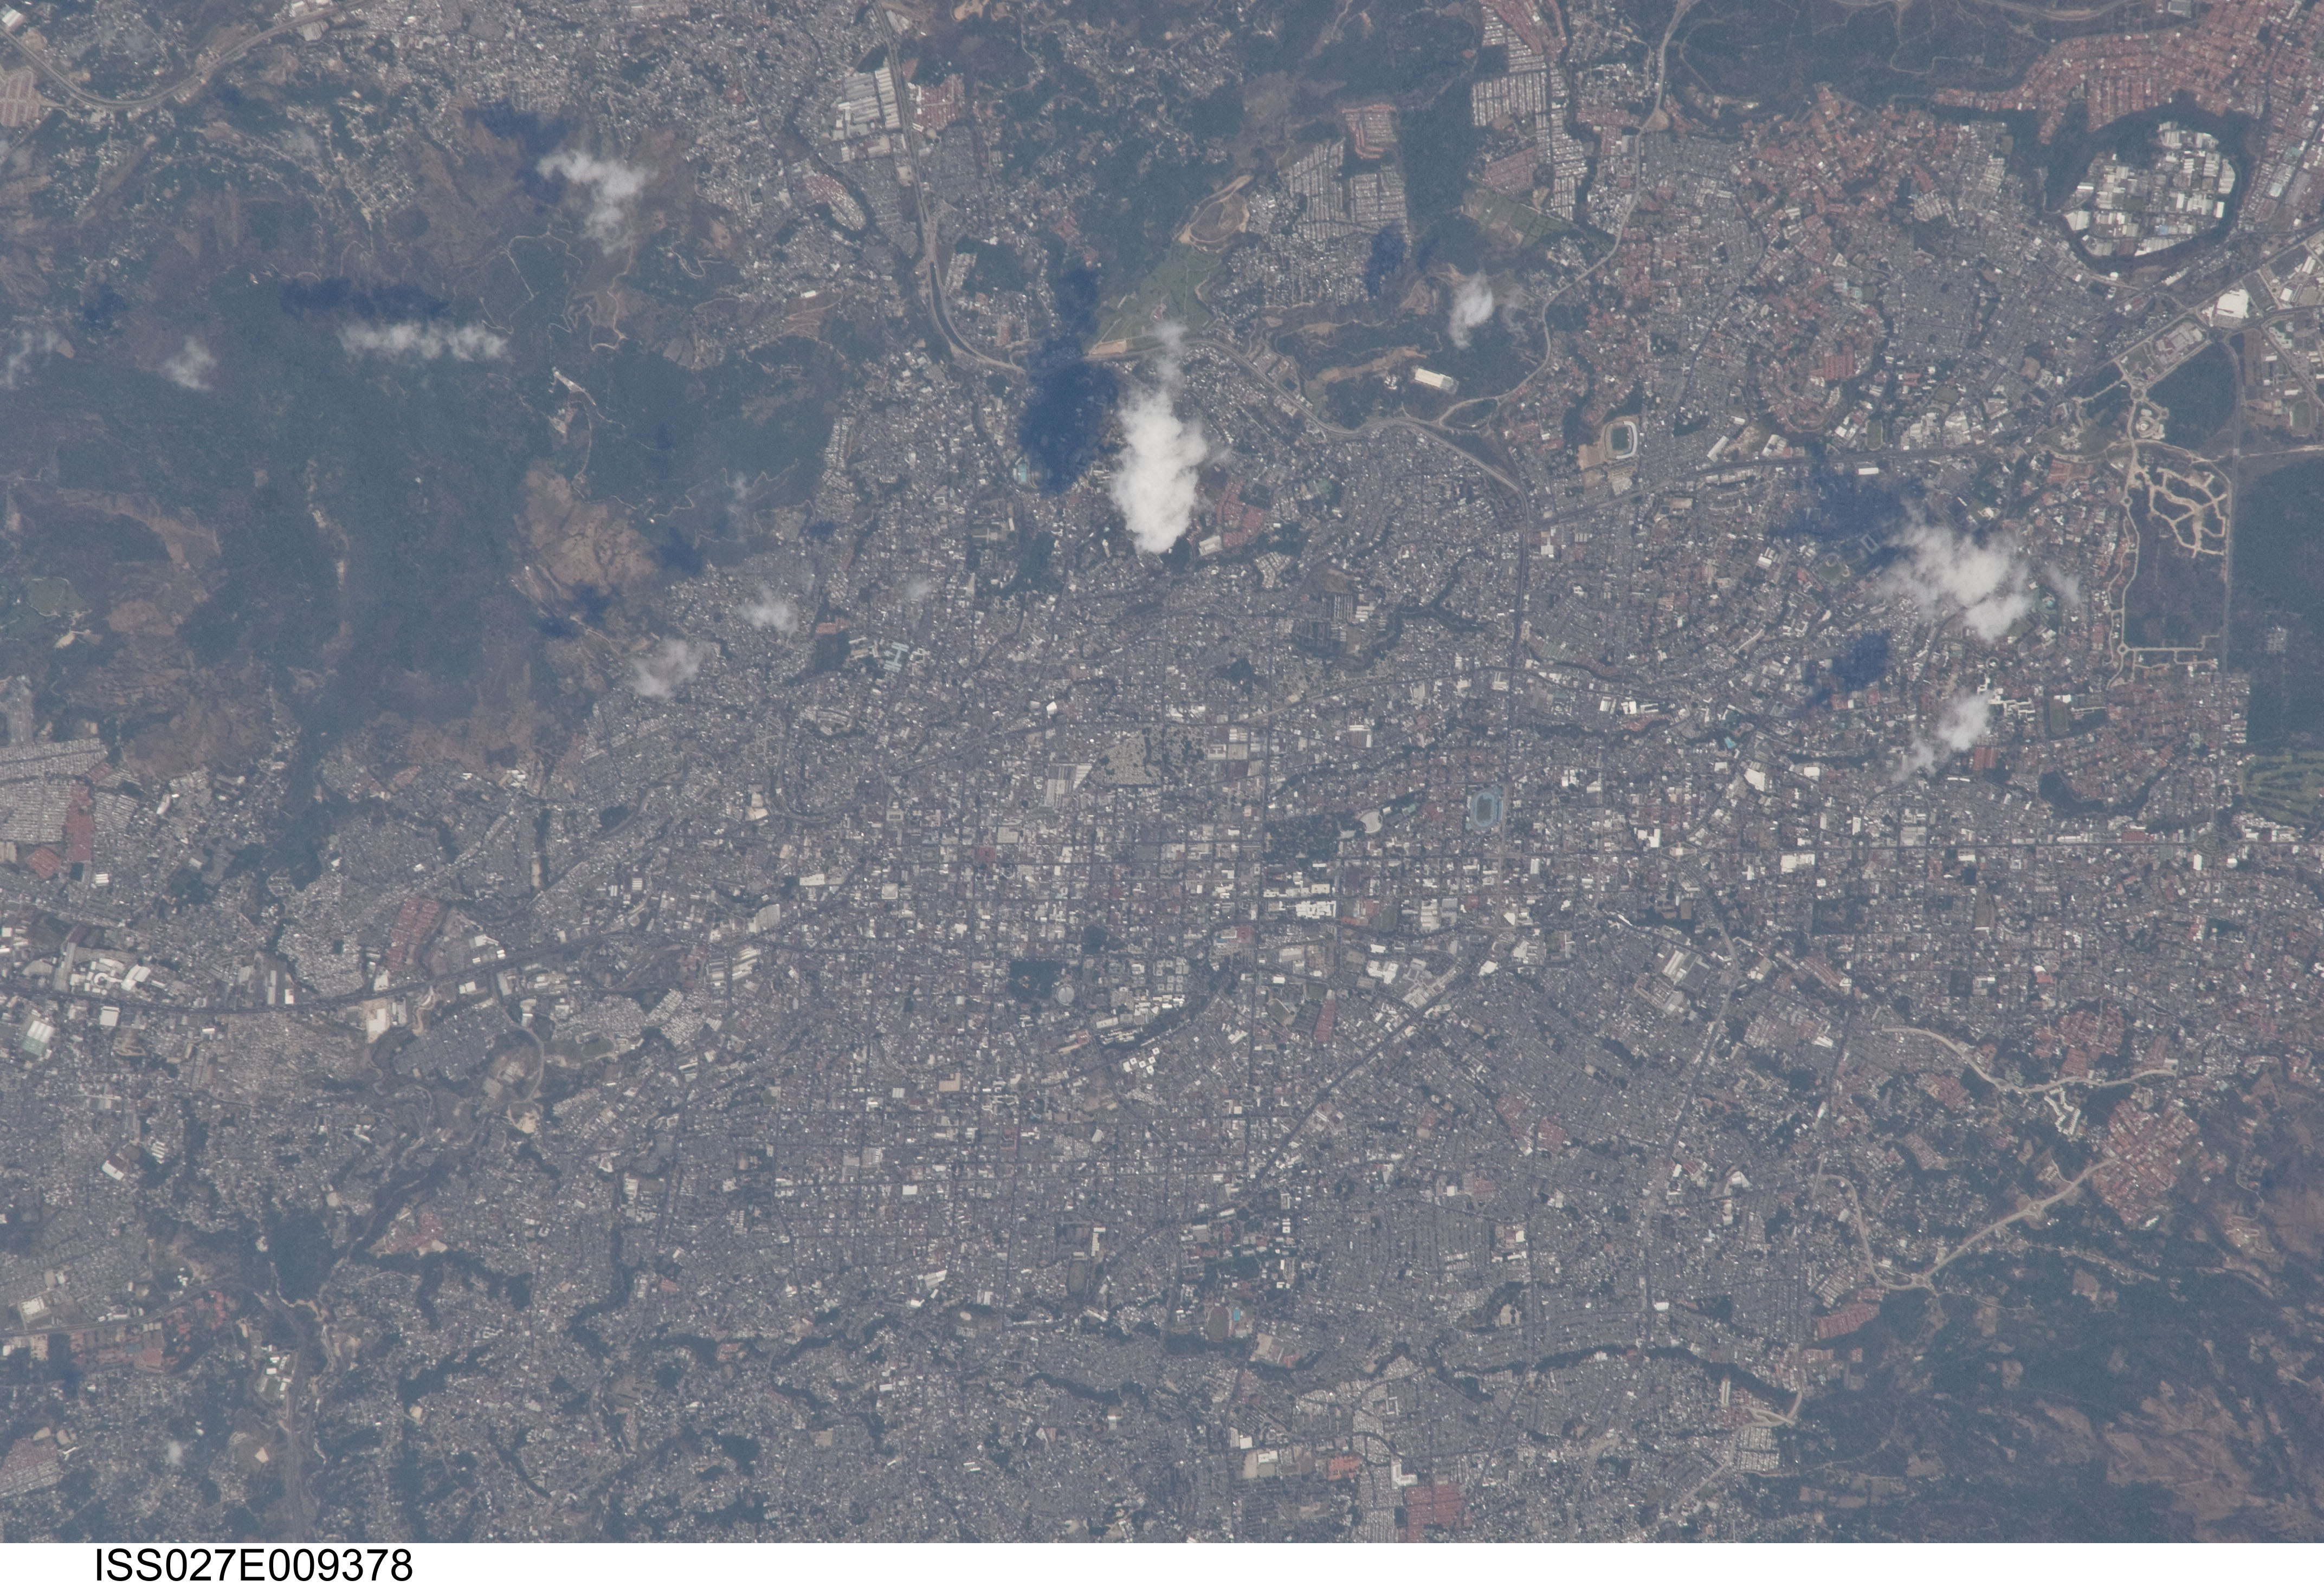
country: EL SALVADOR
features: CENTRAL SAN SALVADOR, AIRPORT
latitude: 13.7
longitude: -89.2
